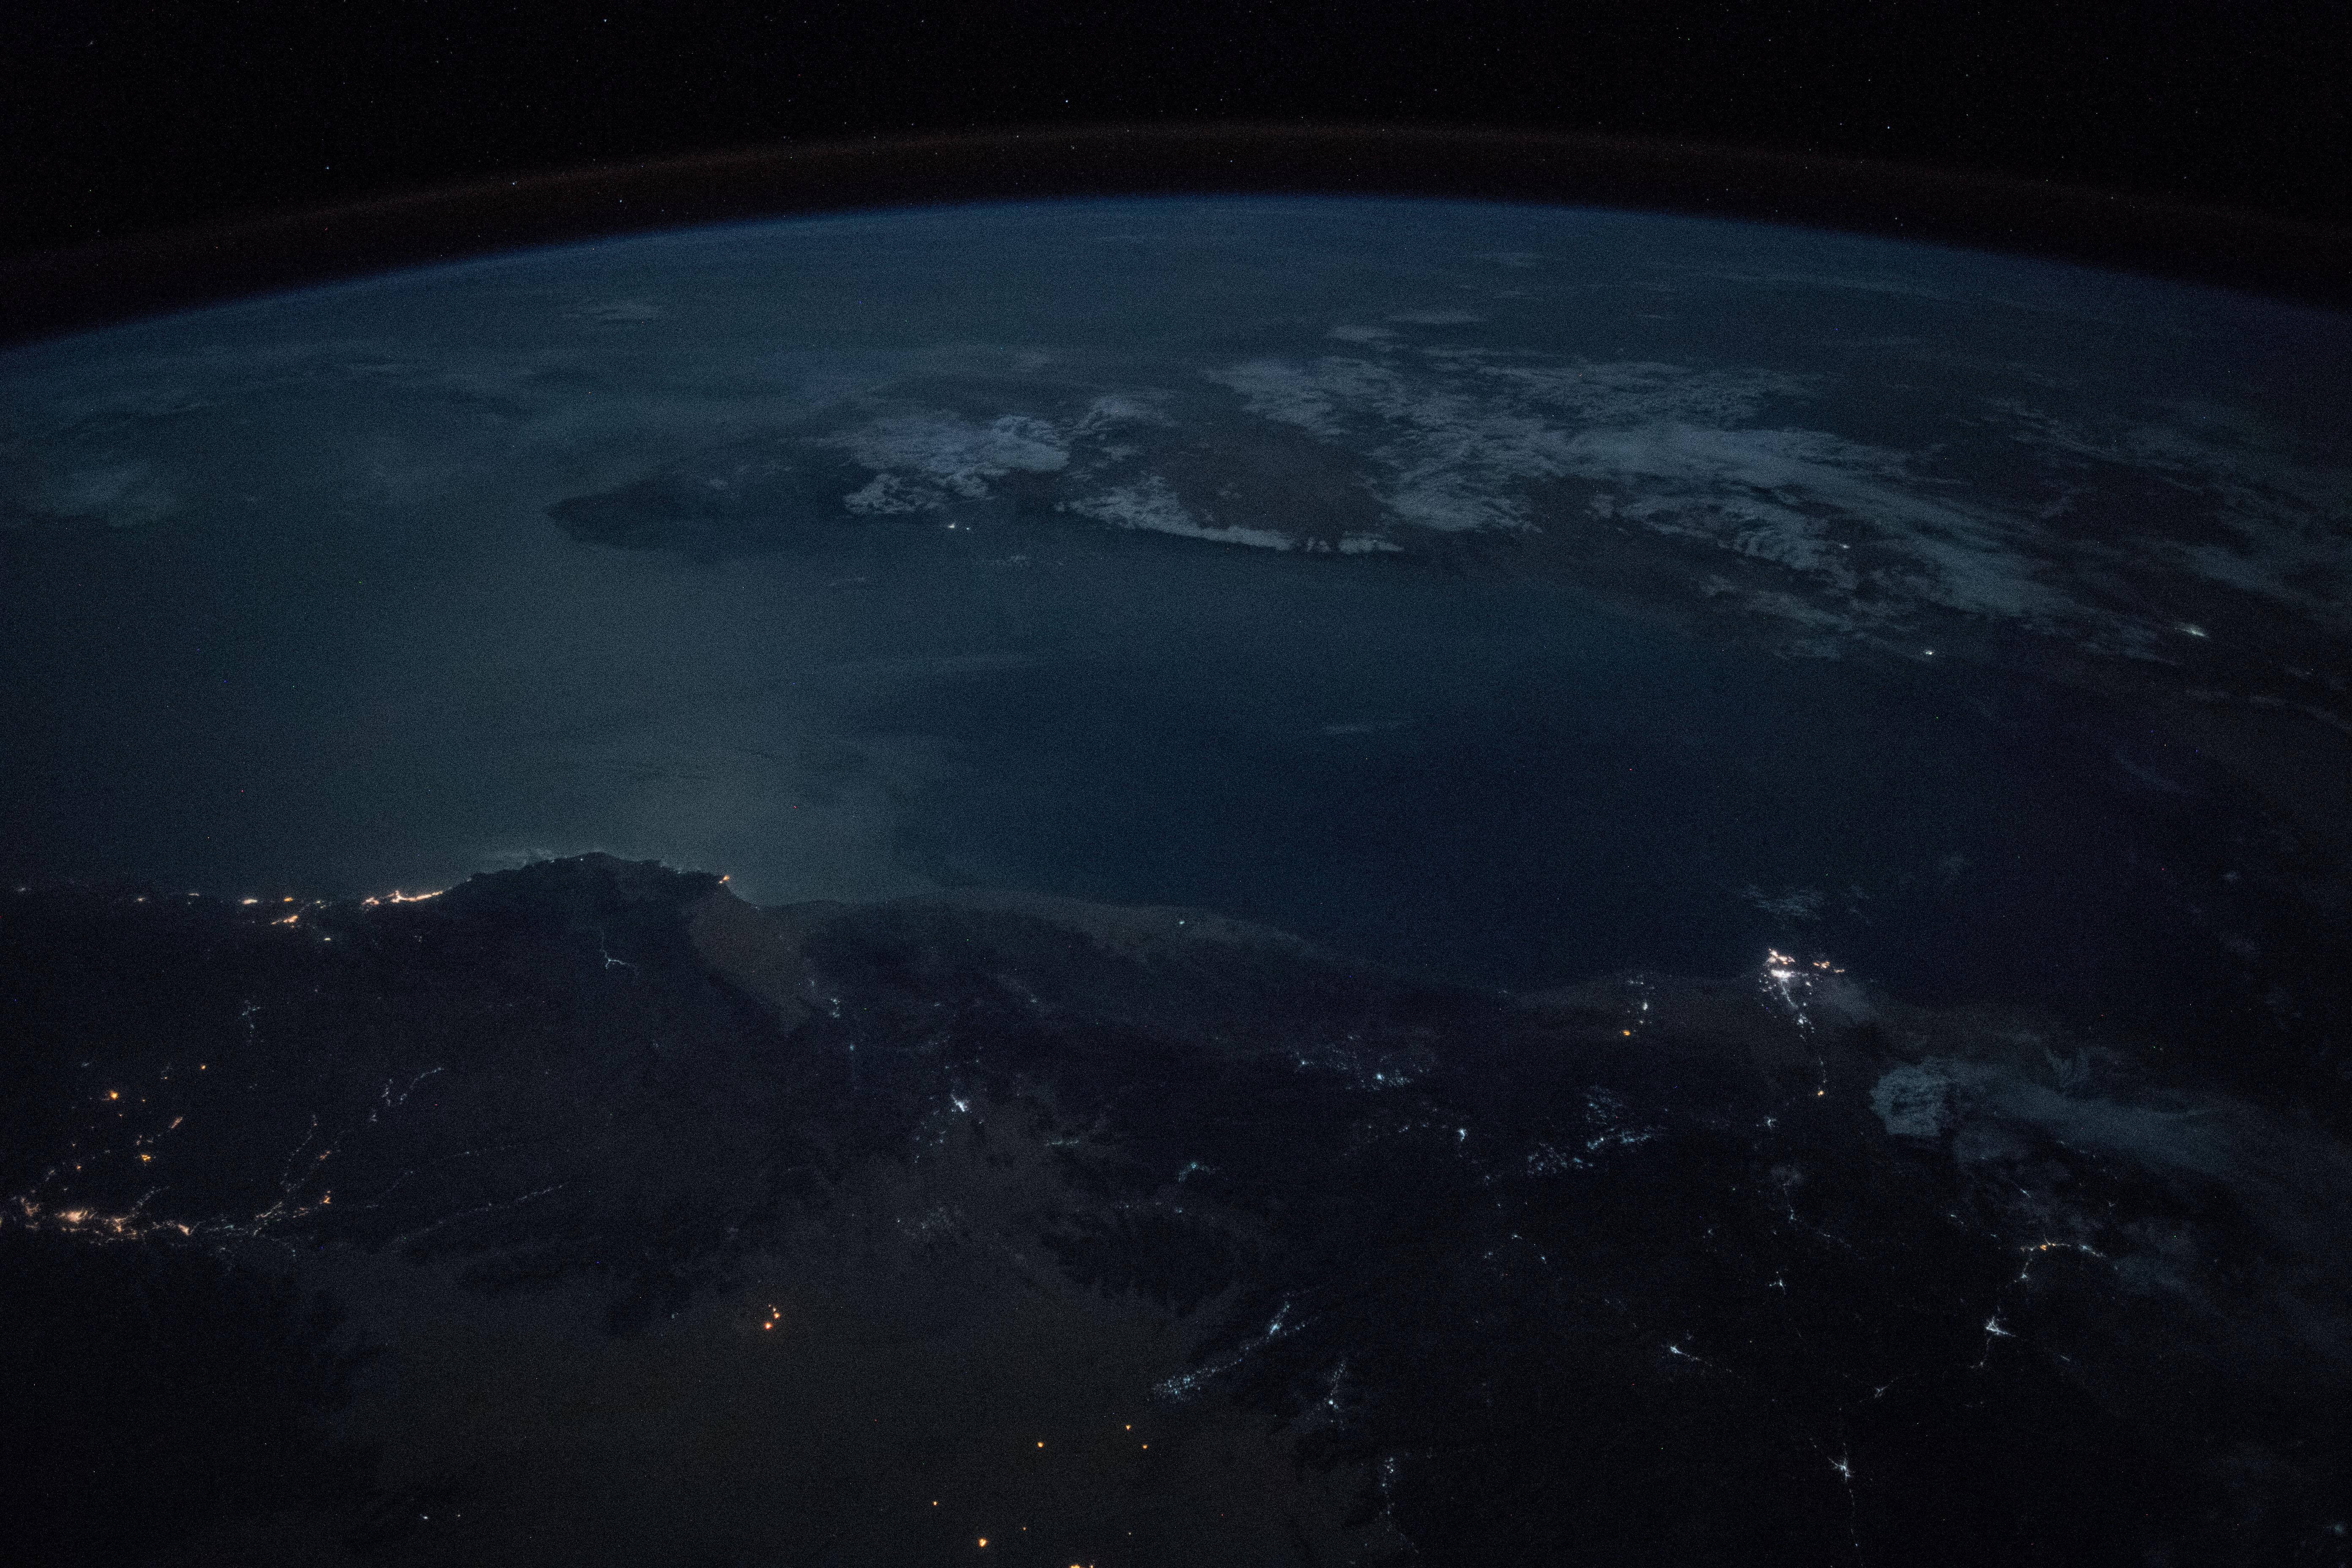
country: YEMEN
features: HADHRAMAUT MOUNTAINS, AL MUKALLA, OGO MOUNTAINS, NIGHT, EARTH LIMB
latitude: 12.7
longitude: 47.6
